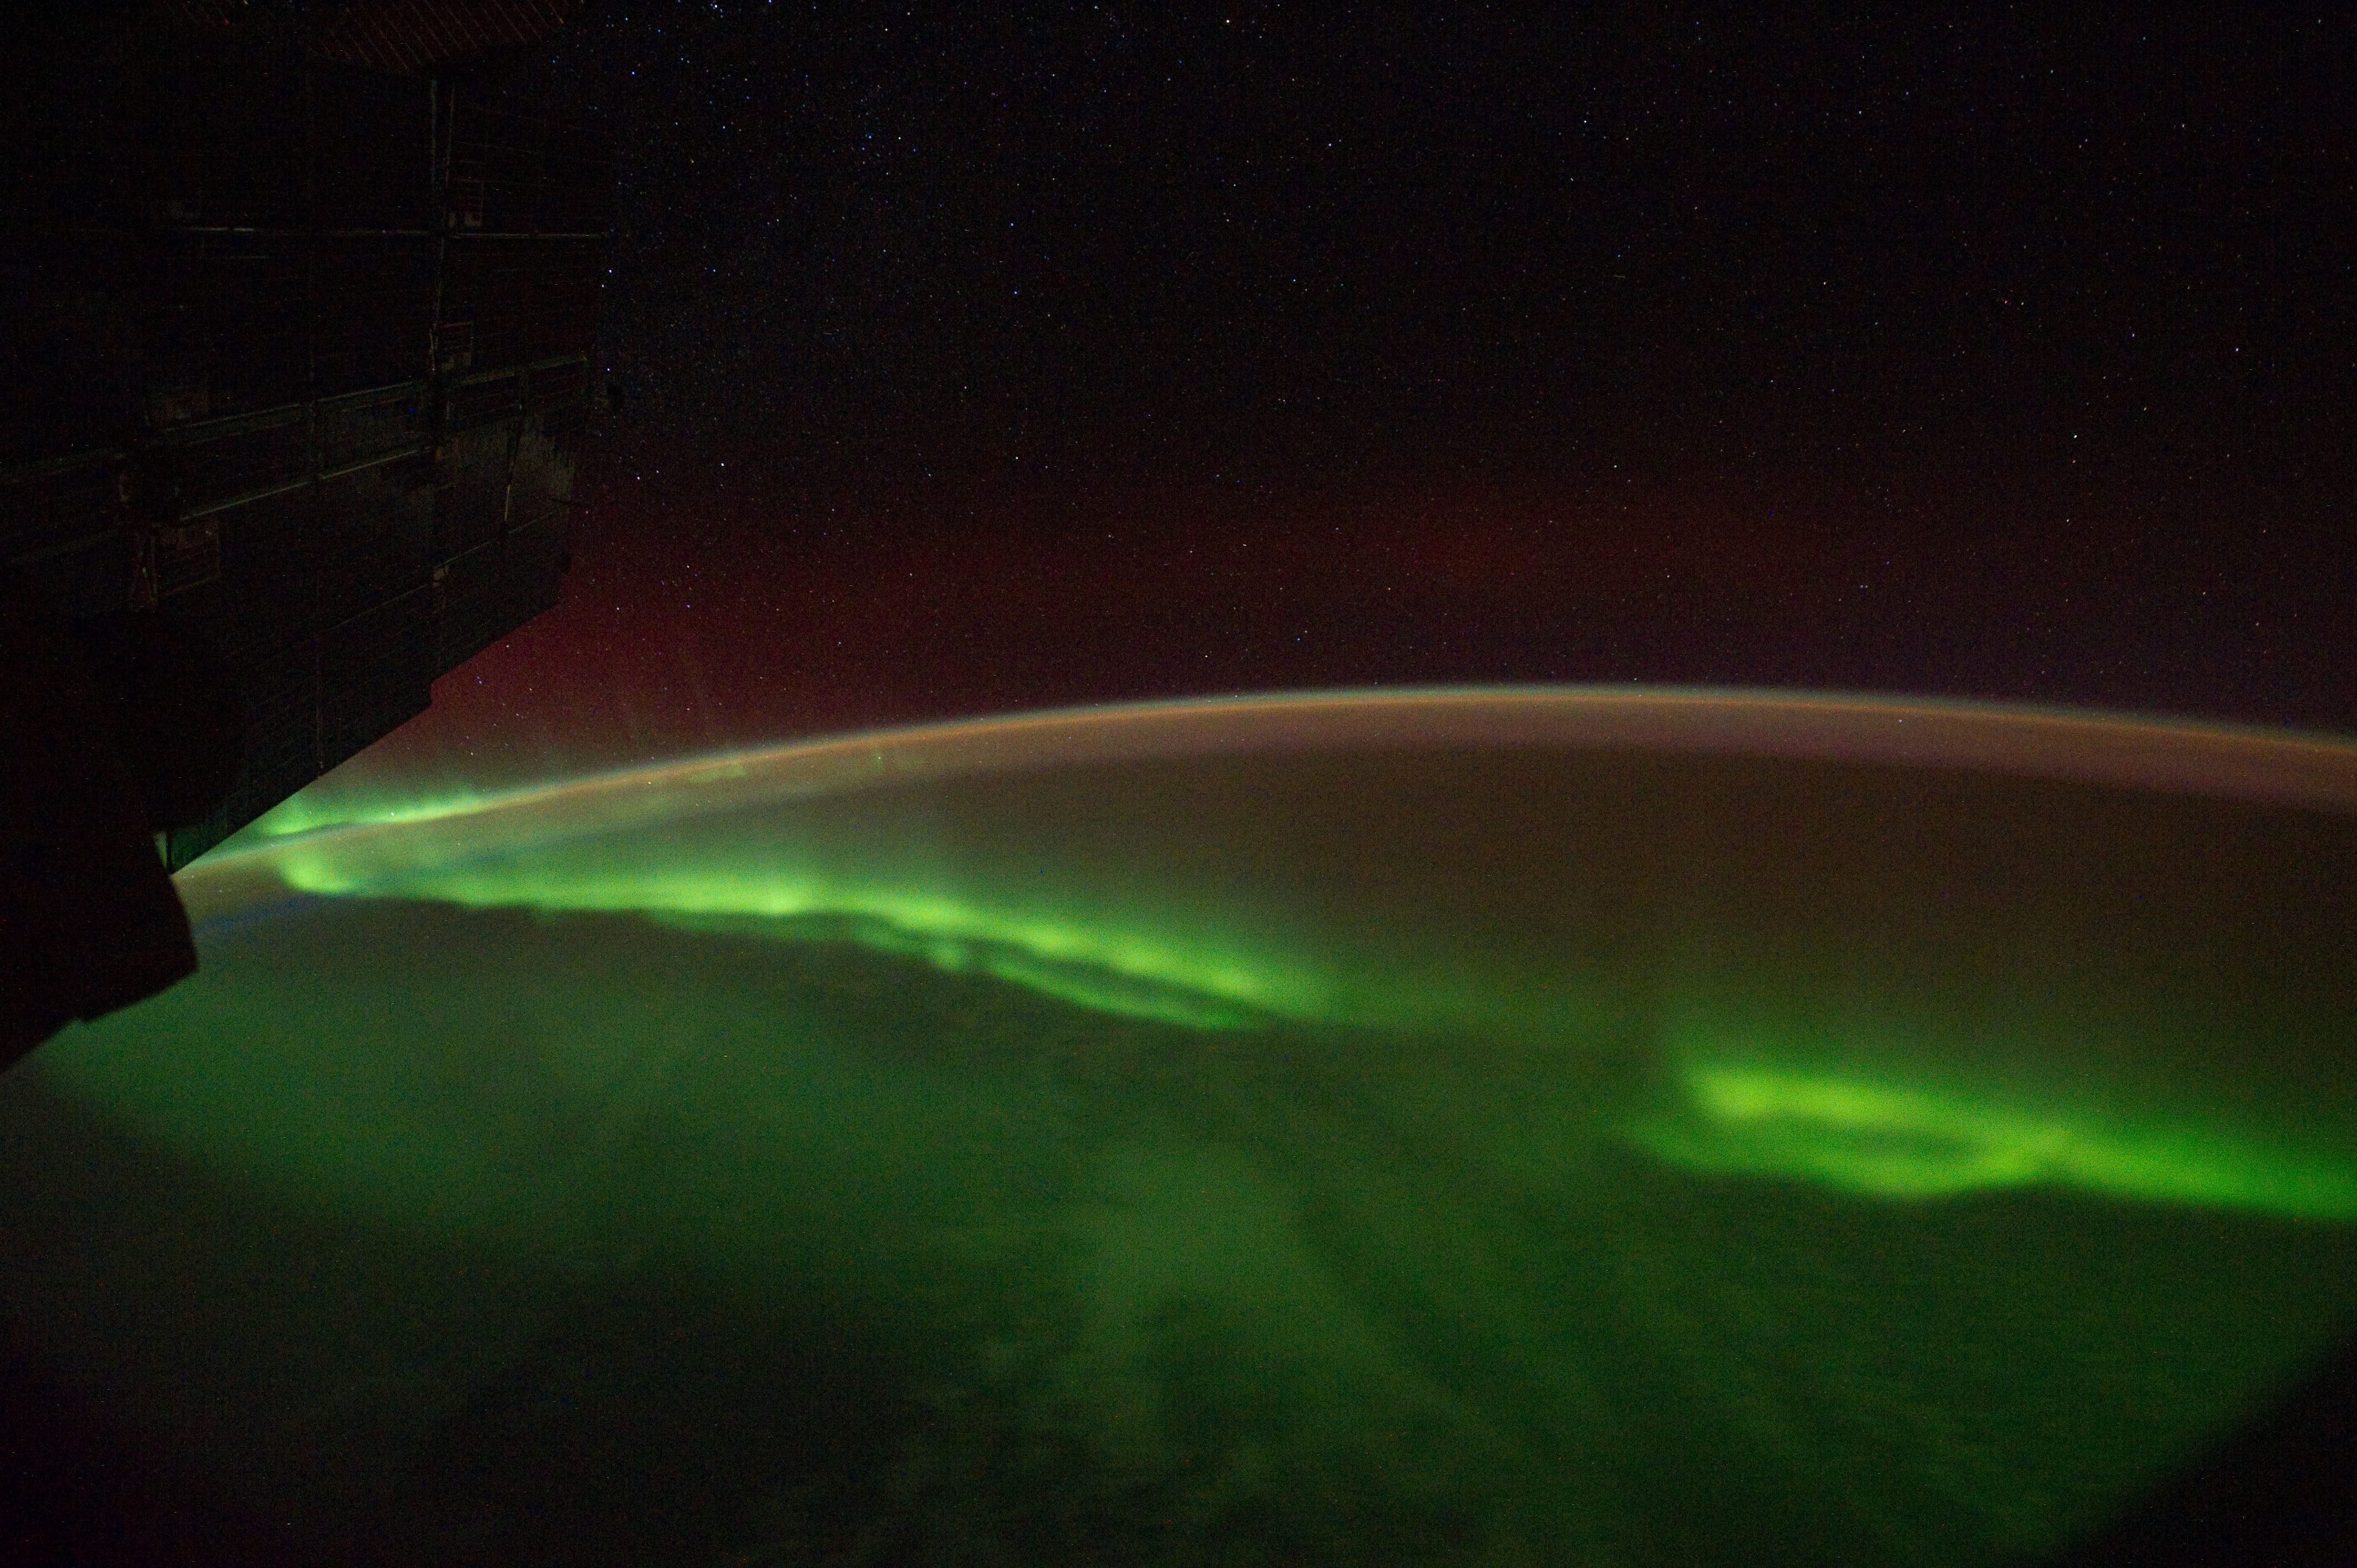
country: AURORA
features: AURORA AUSTRALIS, AIRGLOW, SOUTHEASTERN INDIAN OCEAN
